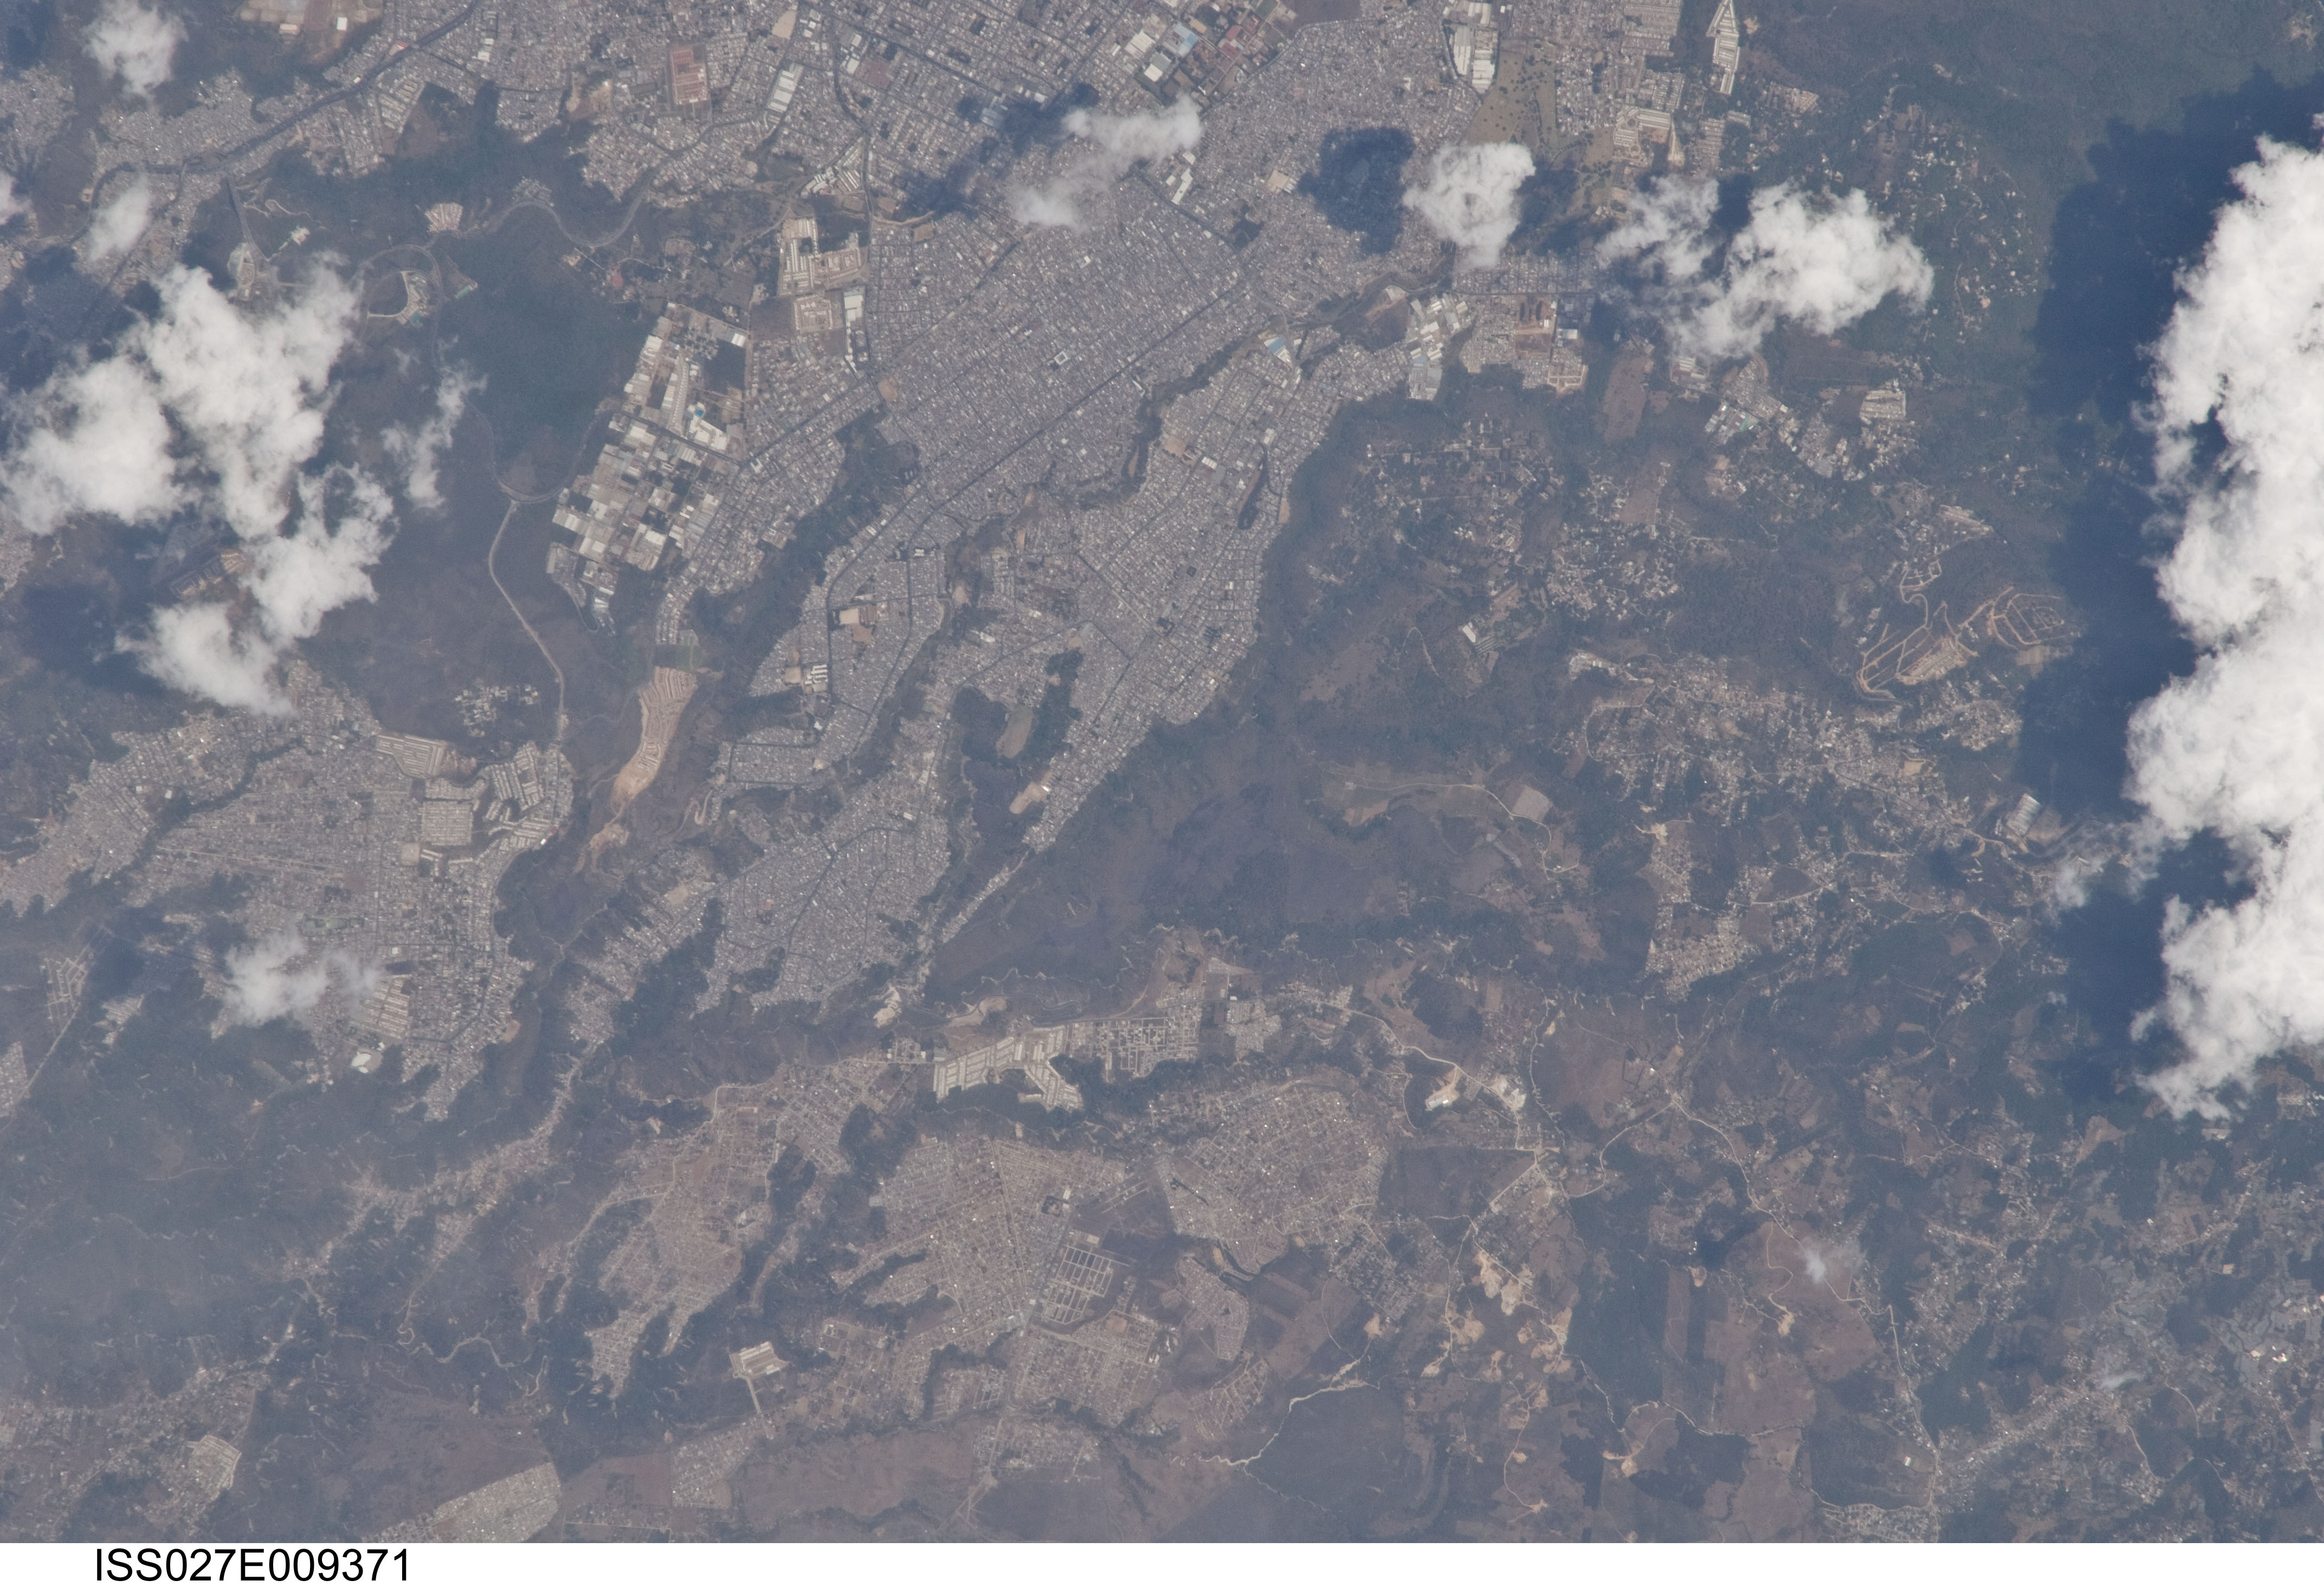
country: GUATEMALA
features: NORTHWESTERN GUATAMALA CITY
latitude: 14.7
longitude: -90.6
